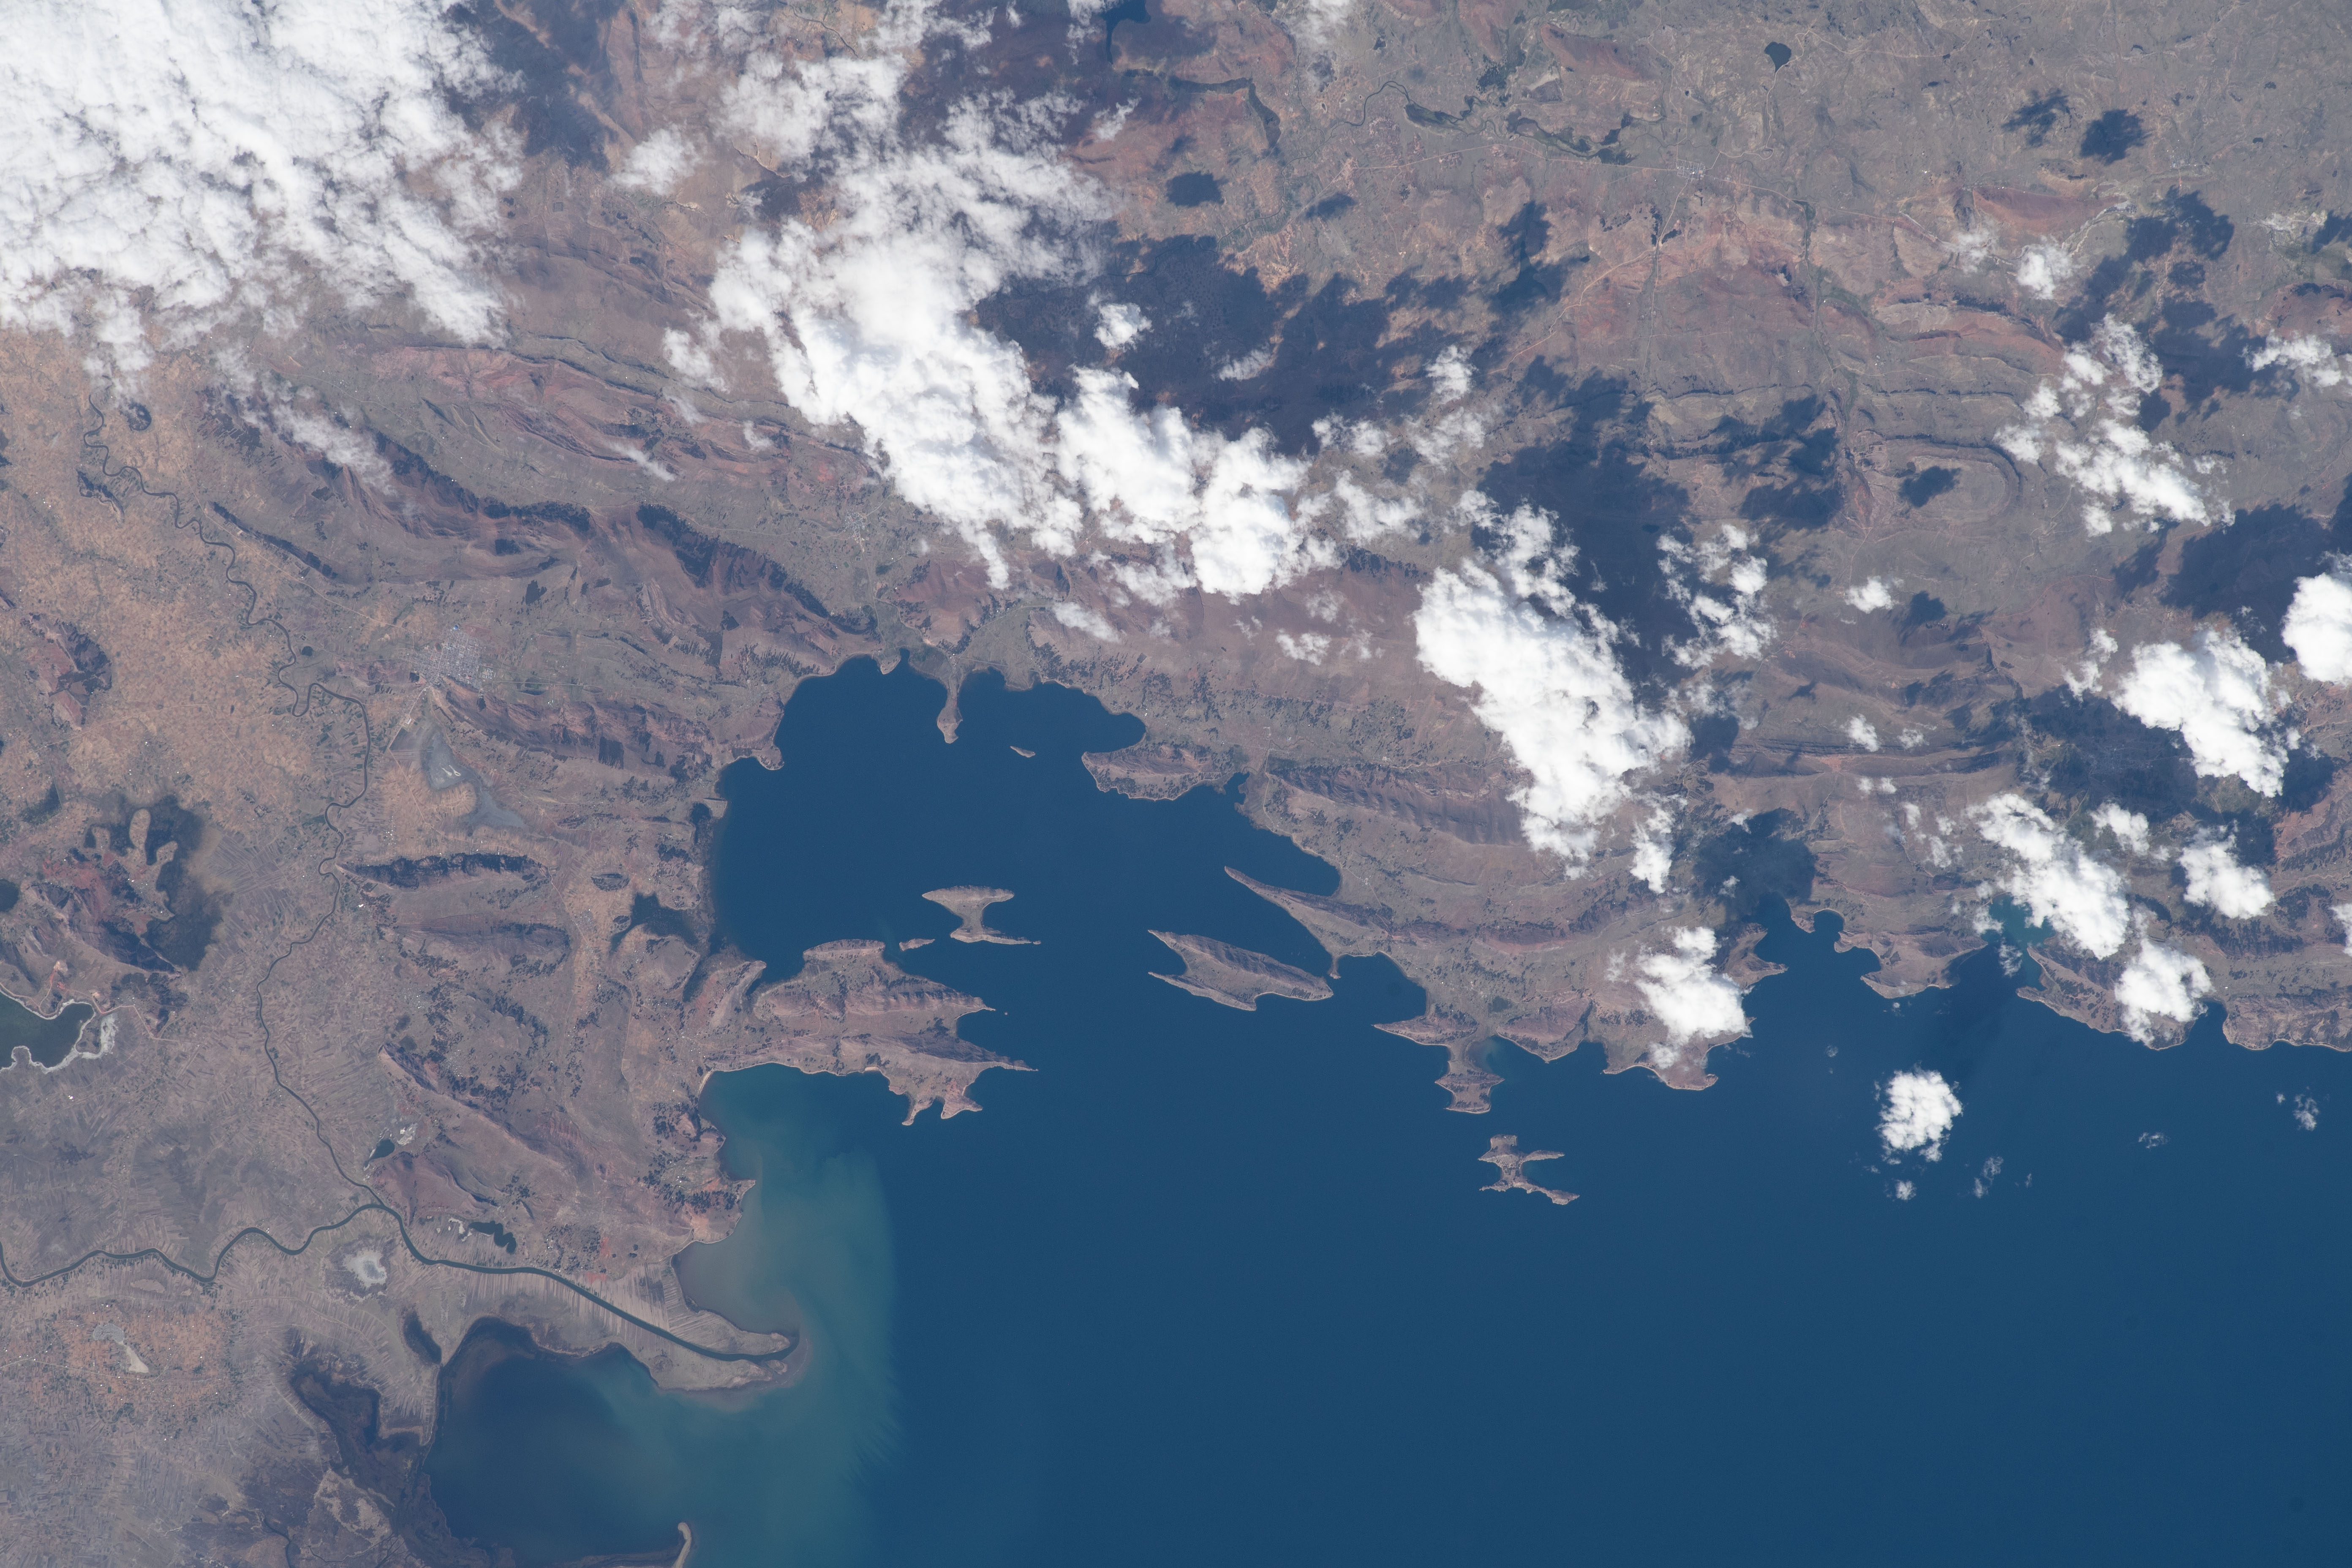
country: PERU
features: LAKE TITICACA
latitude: -15.3
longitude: -69.6
